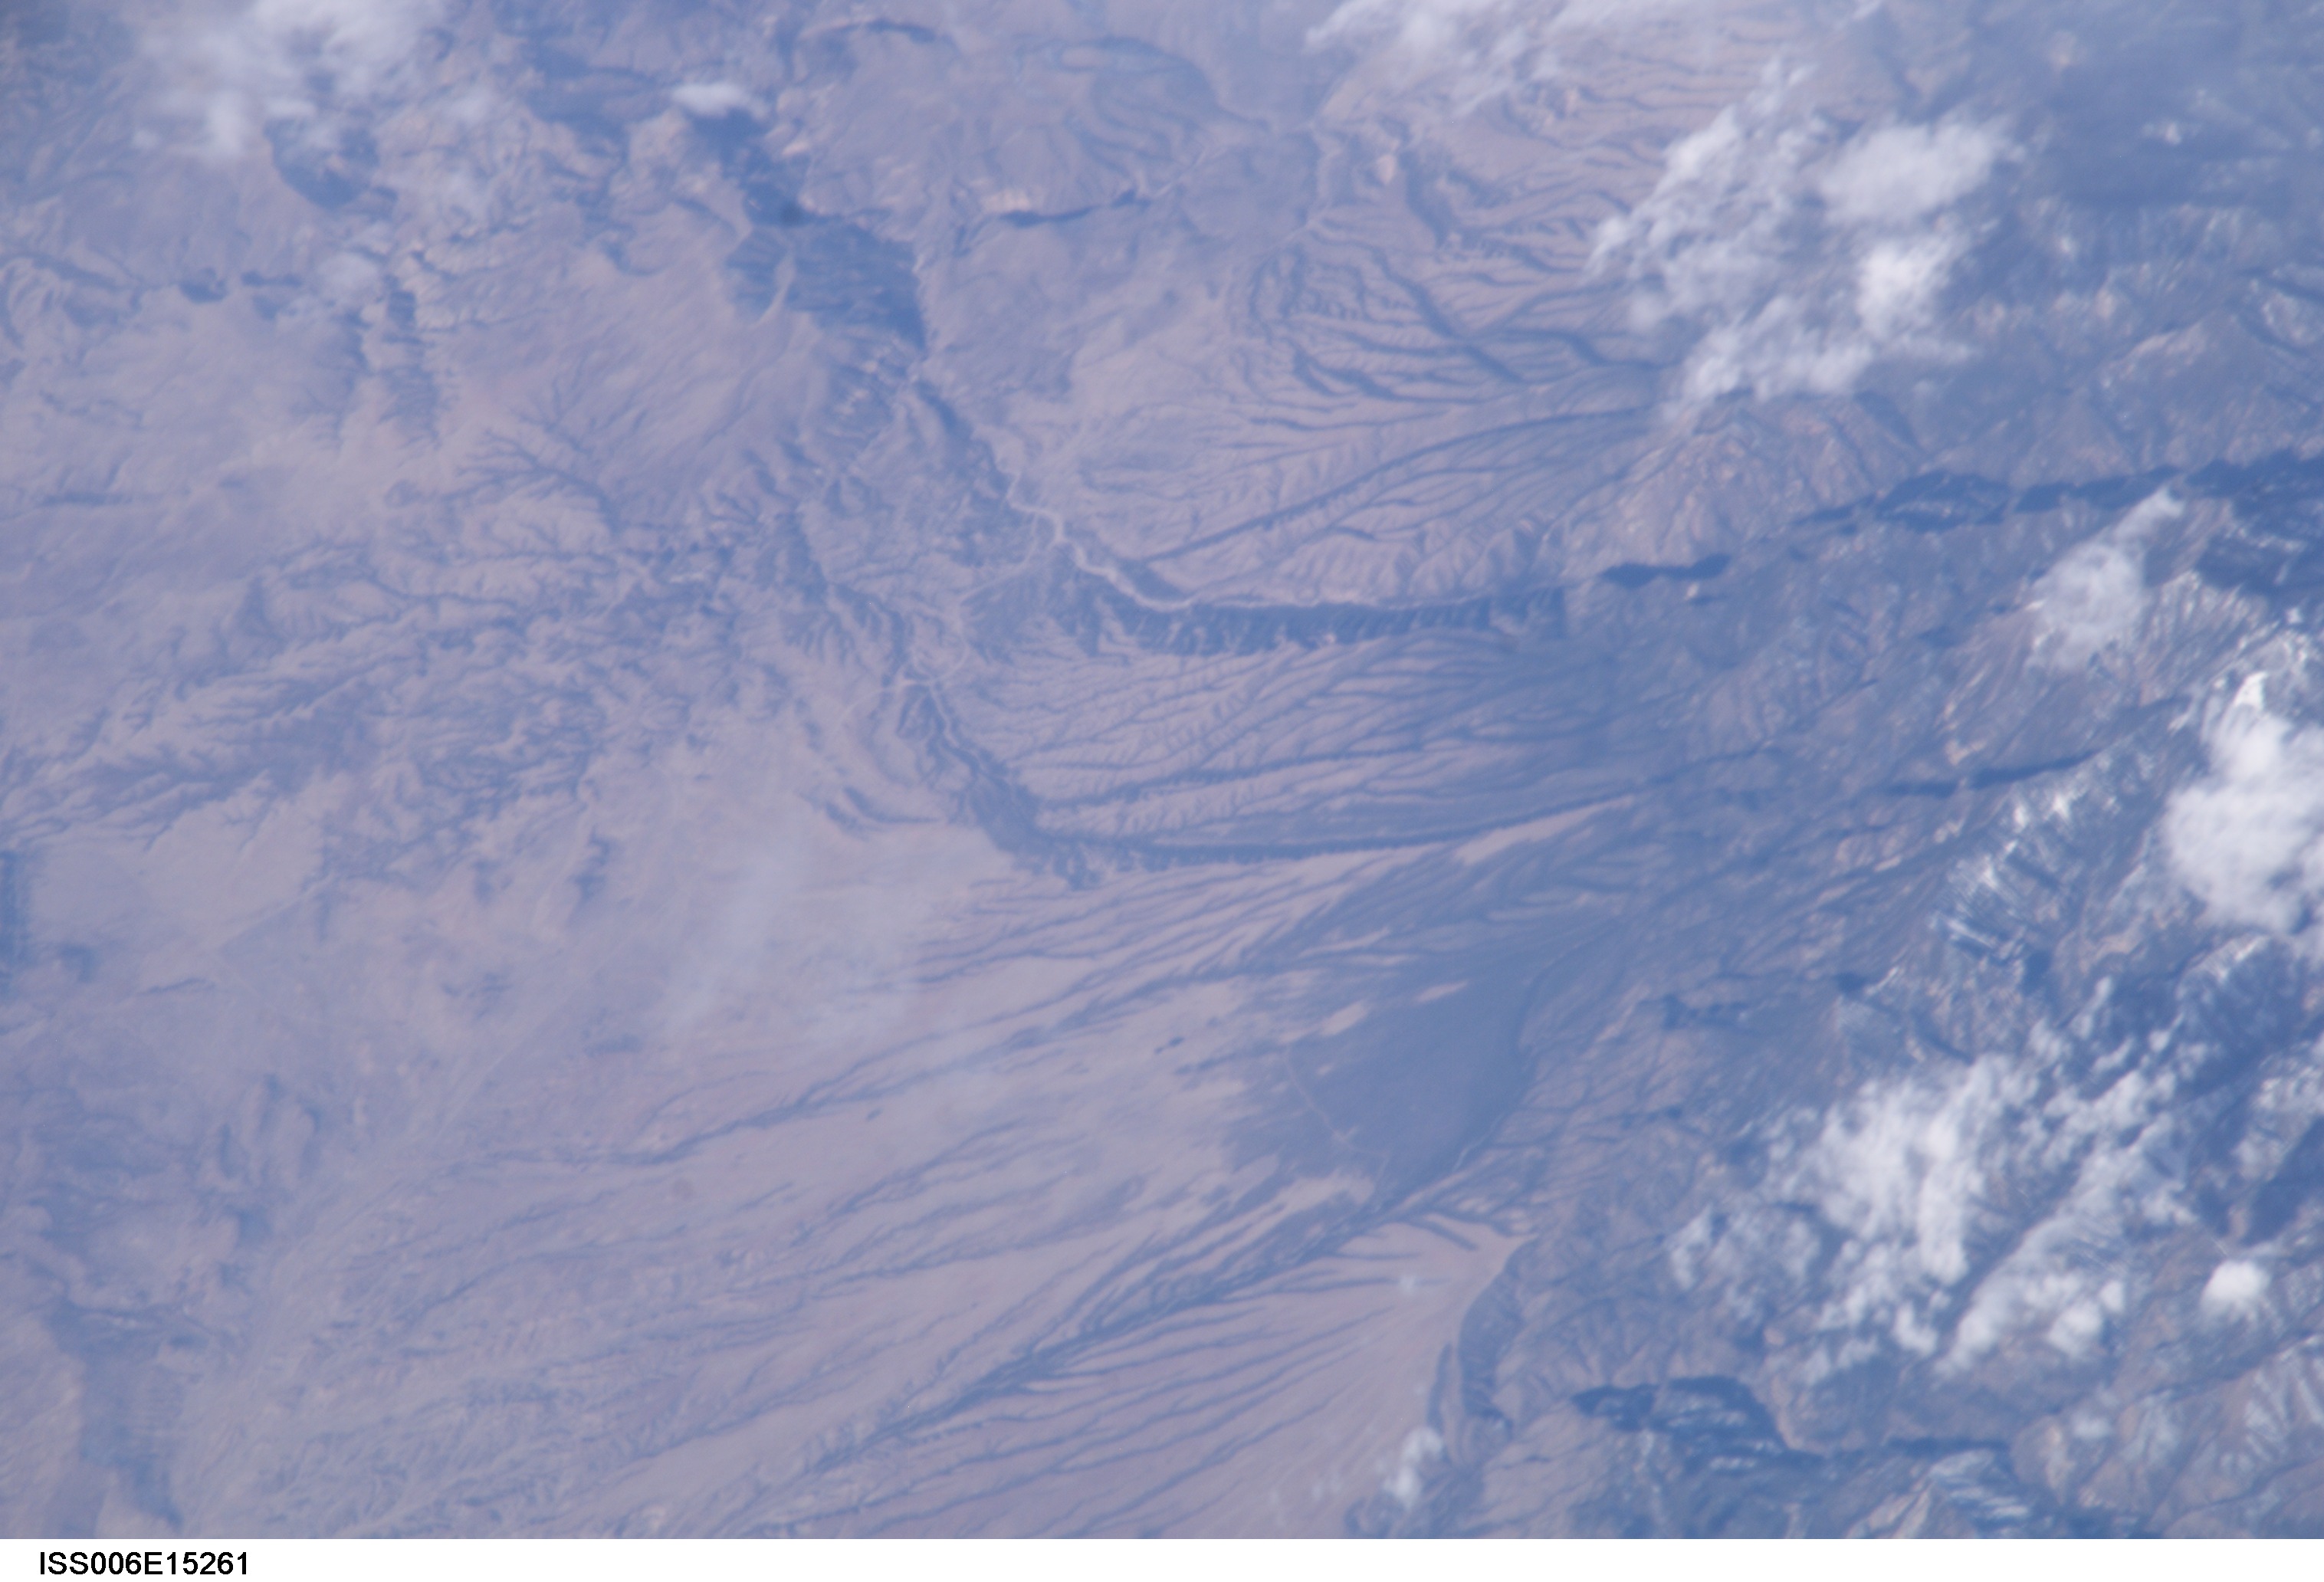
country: USA-NEW MEXICO
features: WHITE MTS., MULE CREEK
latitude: 33.2
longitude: -108.8
